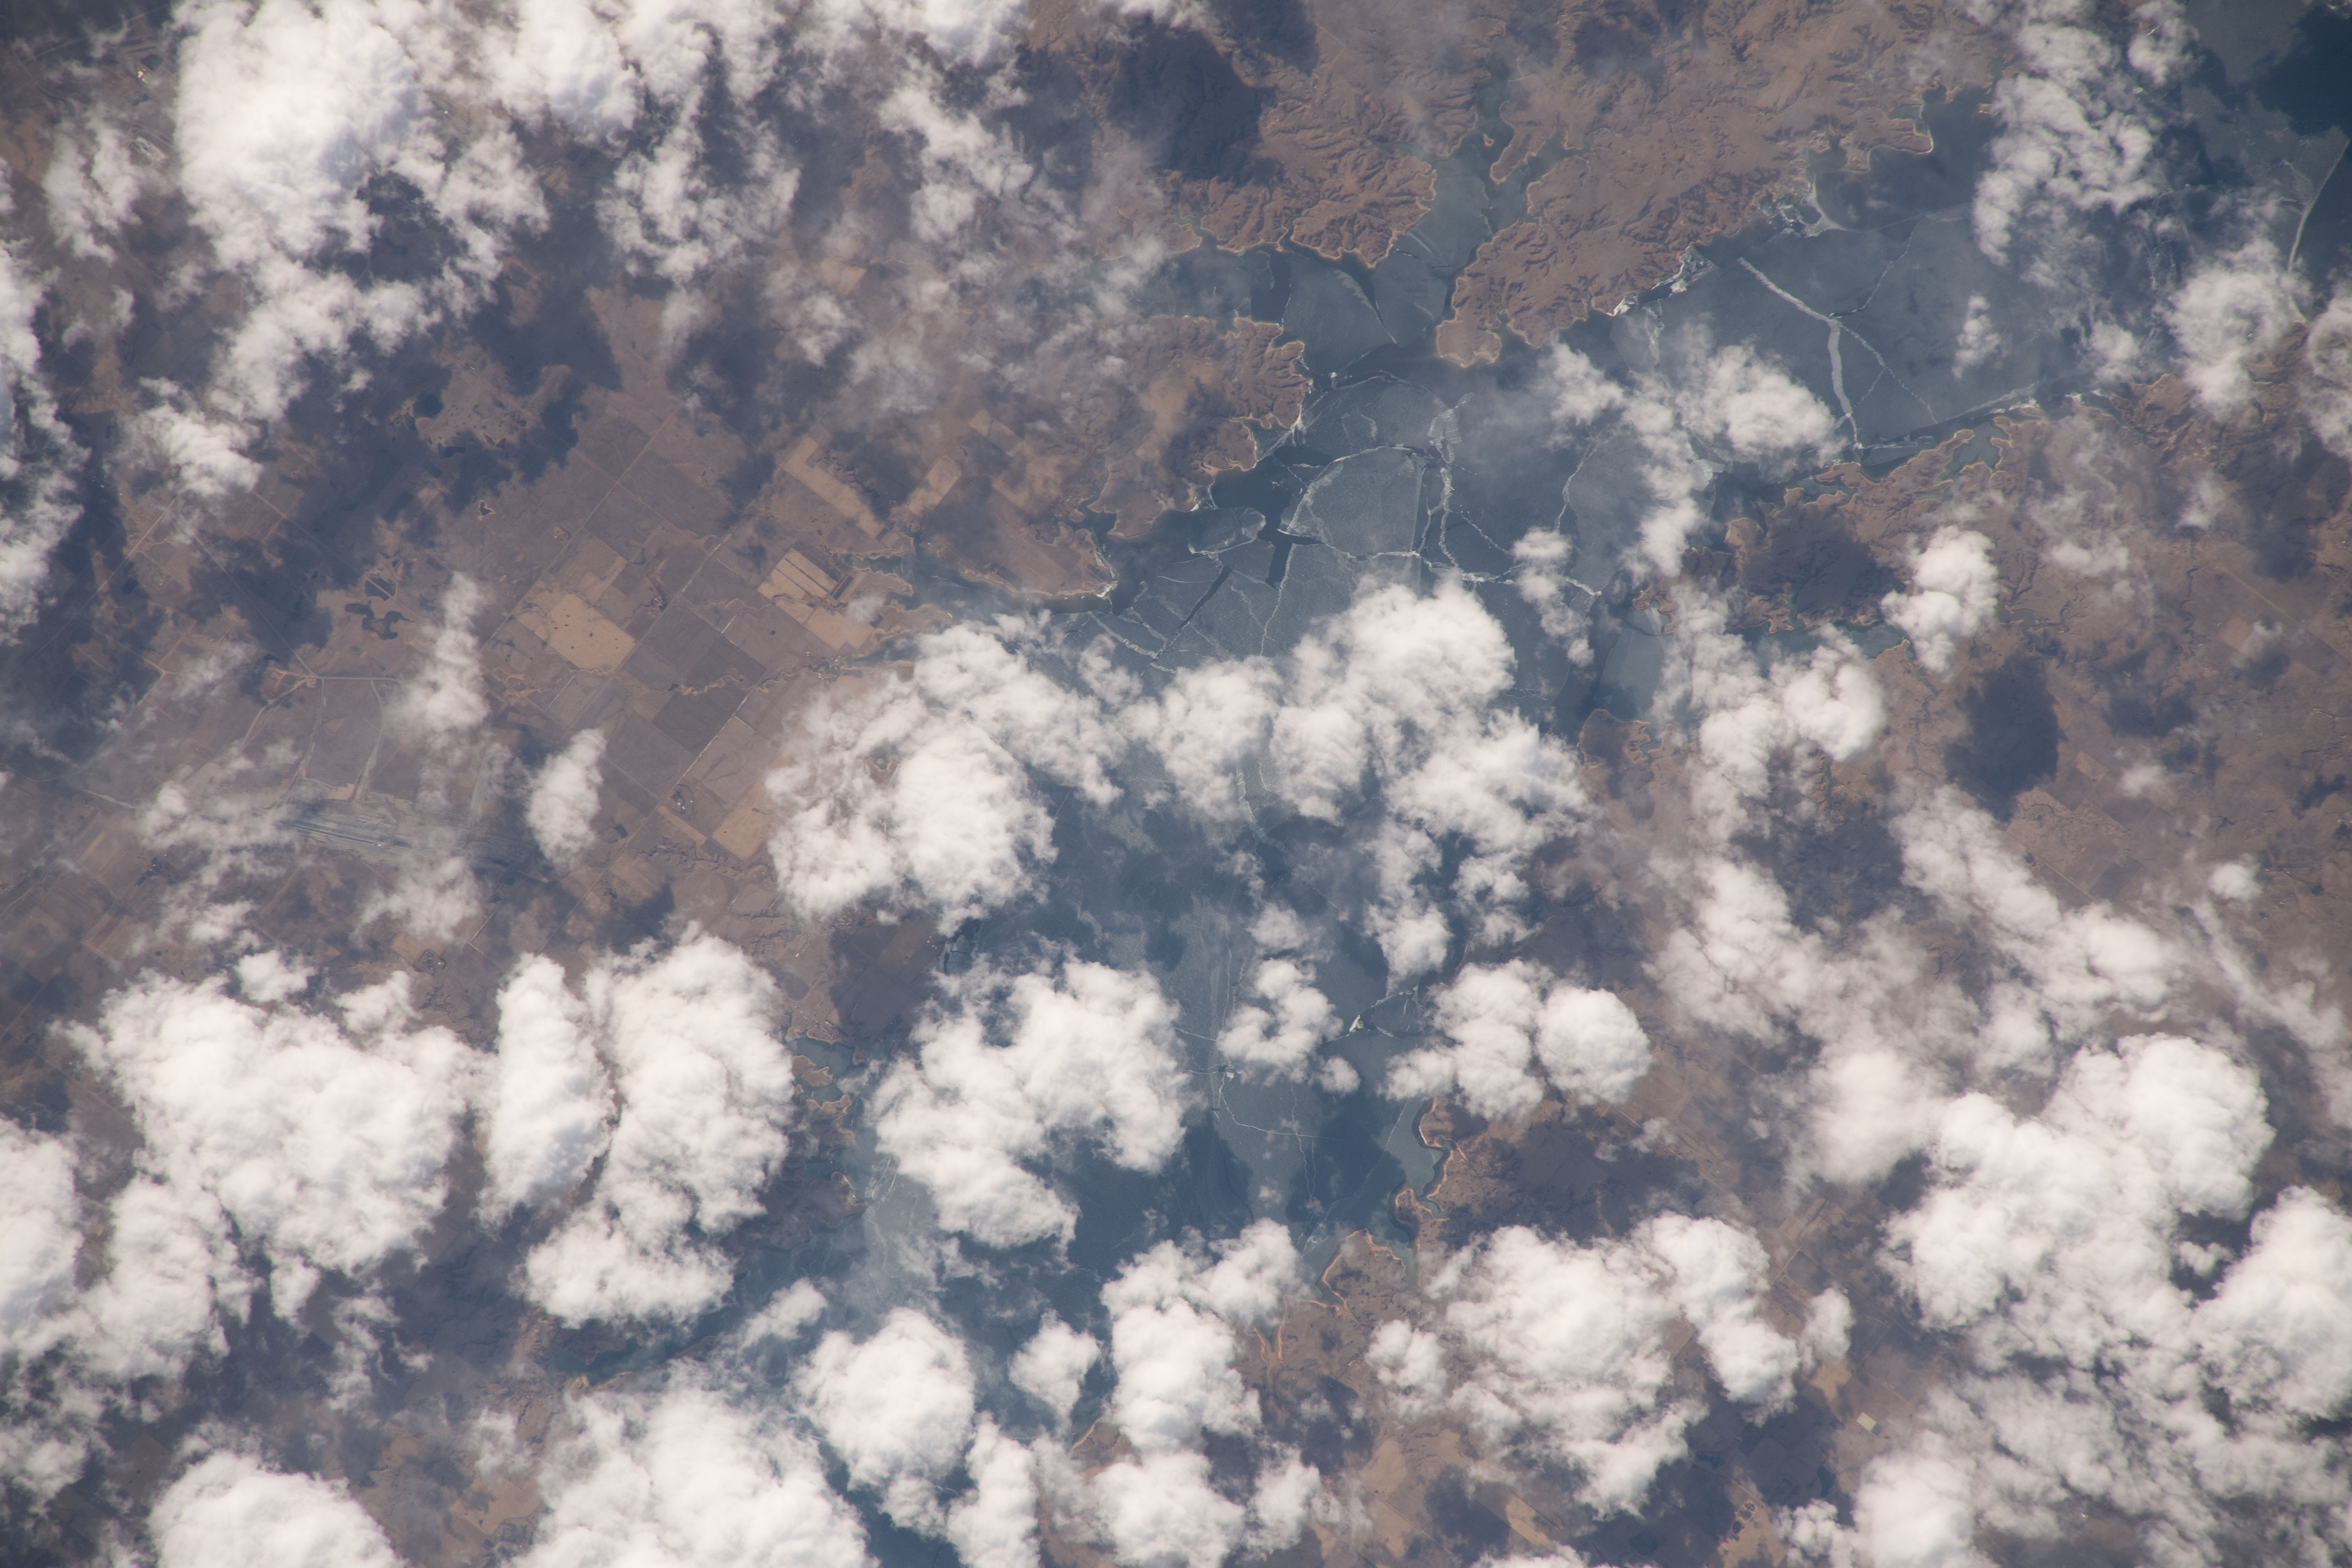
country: USA-NORTH DAKOTA
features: LAKE SAKAKAWEA, MISSOURI RIVER, AGRICULTURE
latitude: 47.5
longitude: -101.9
